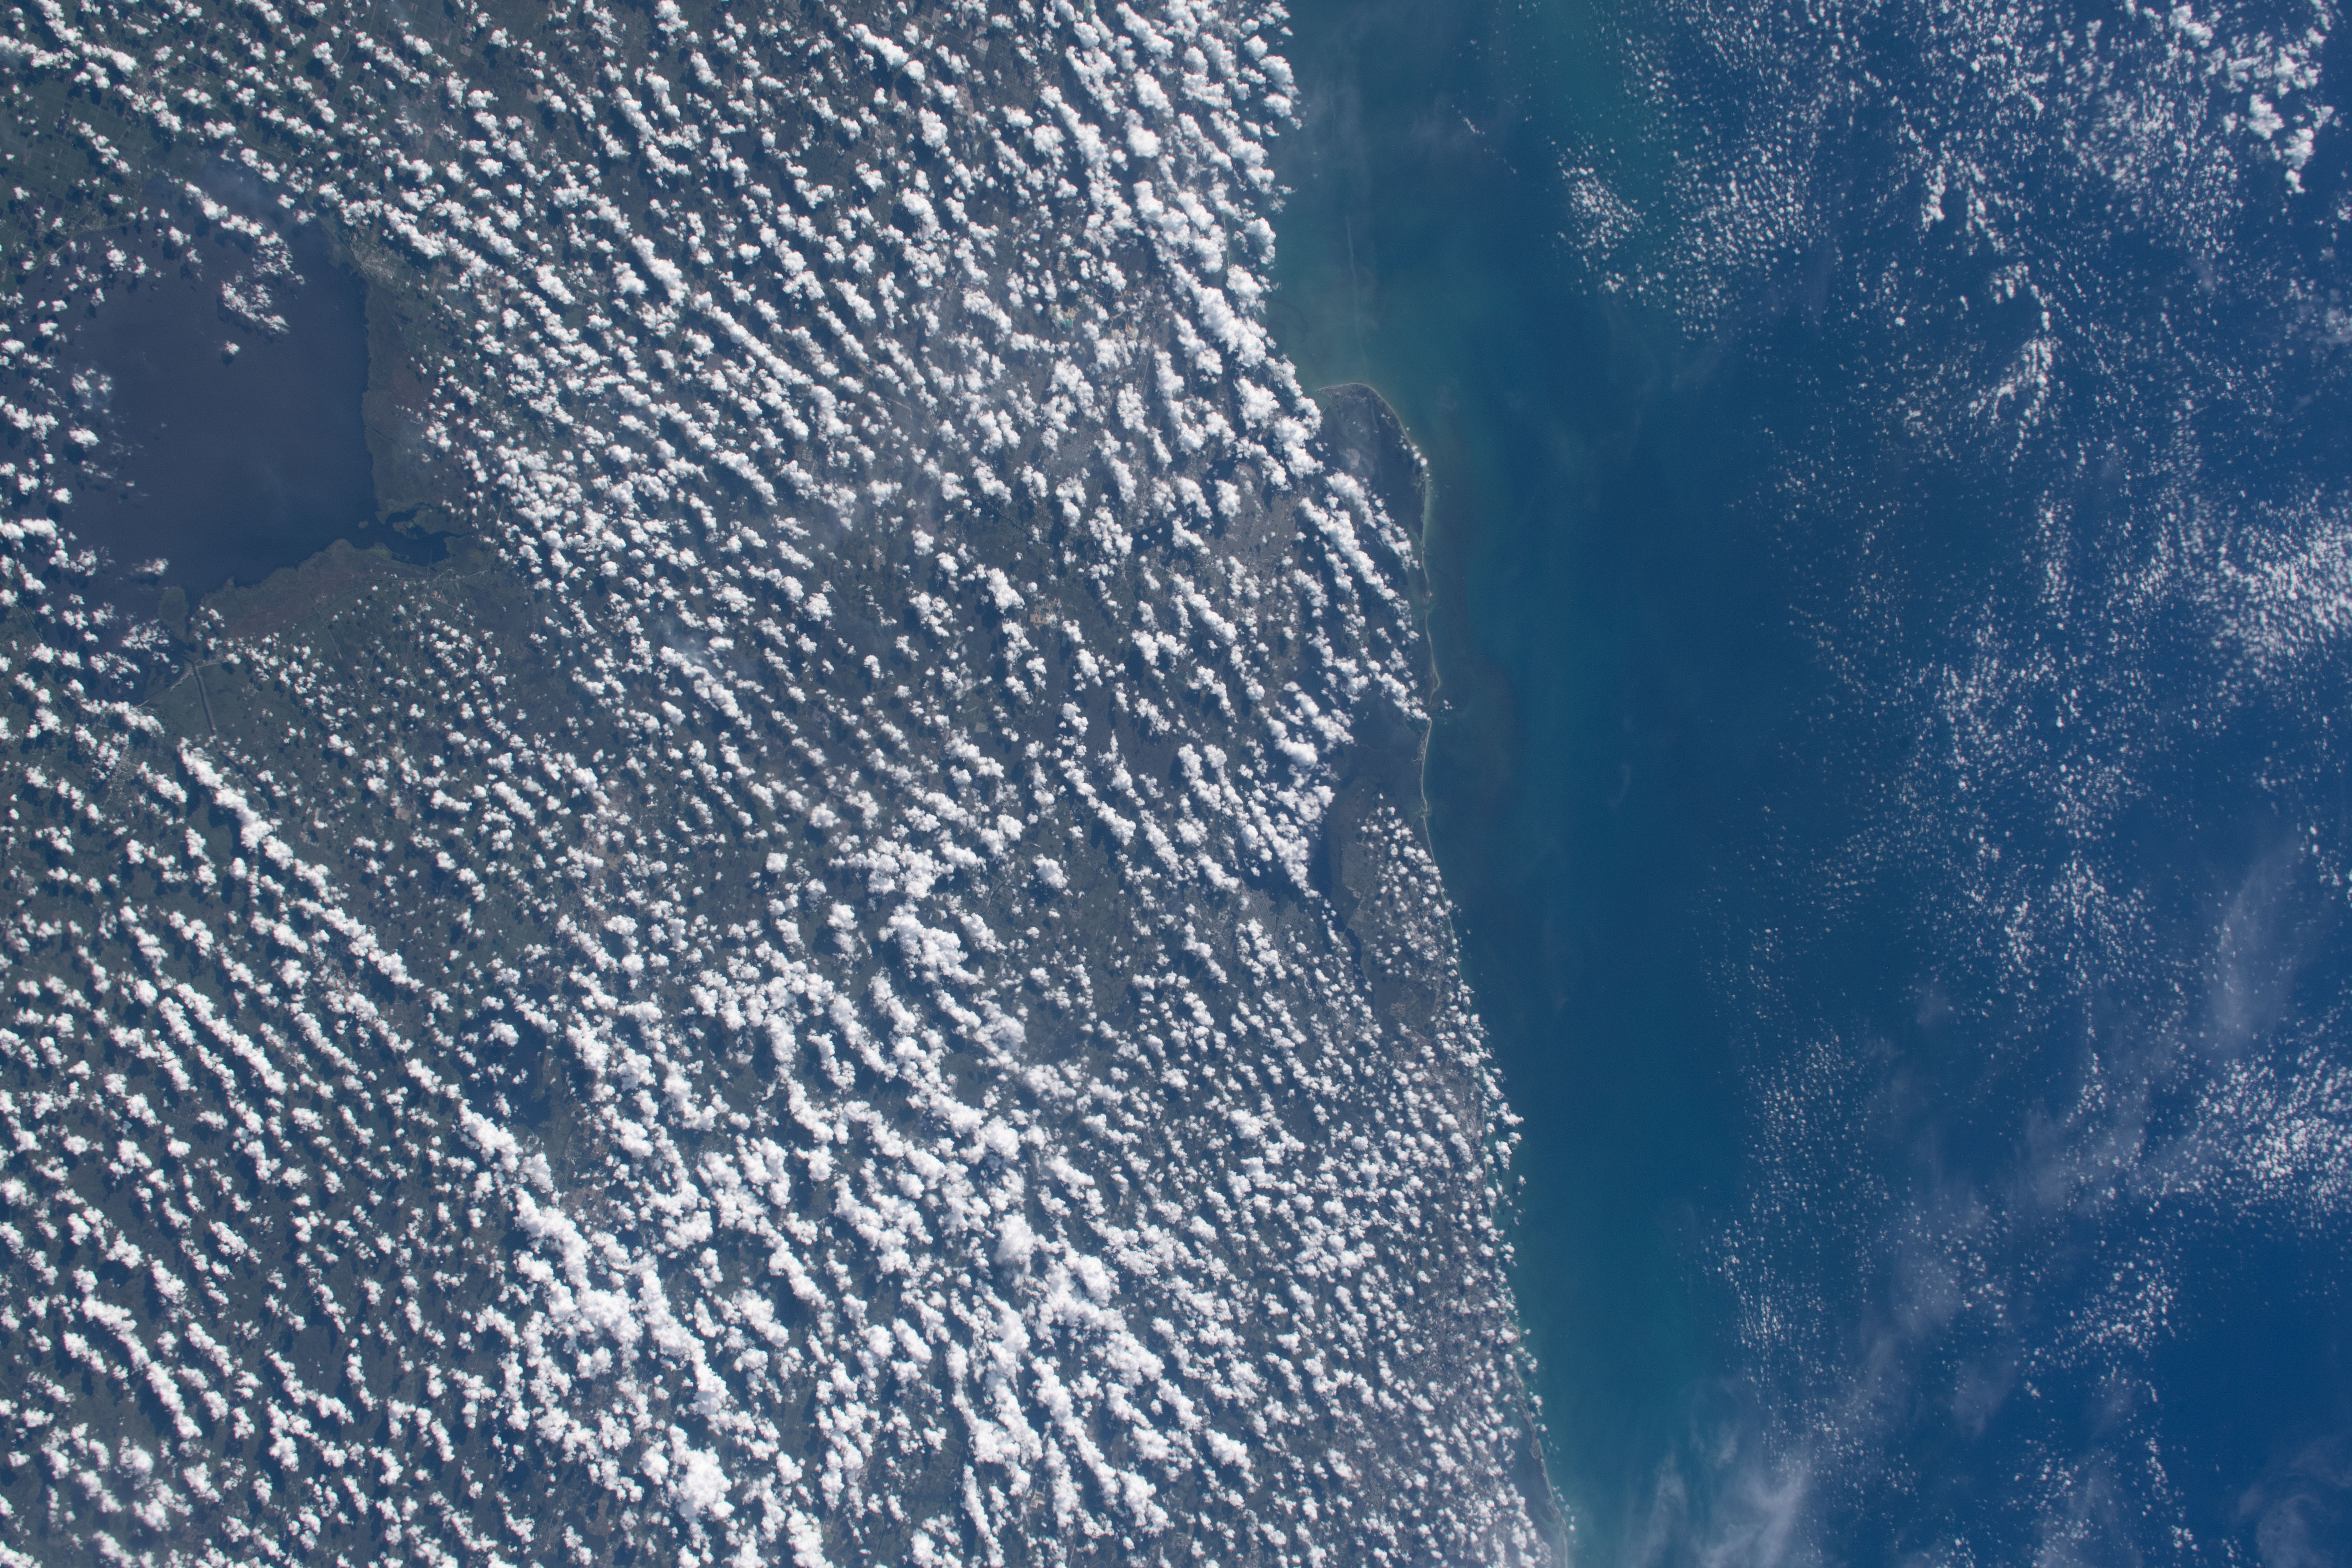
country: USA-FLORIDA
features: LAKE OKEECHOBEE
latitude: 27.0
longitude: -82.0
